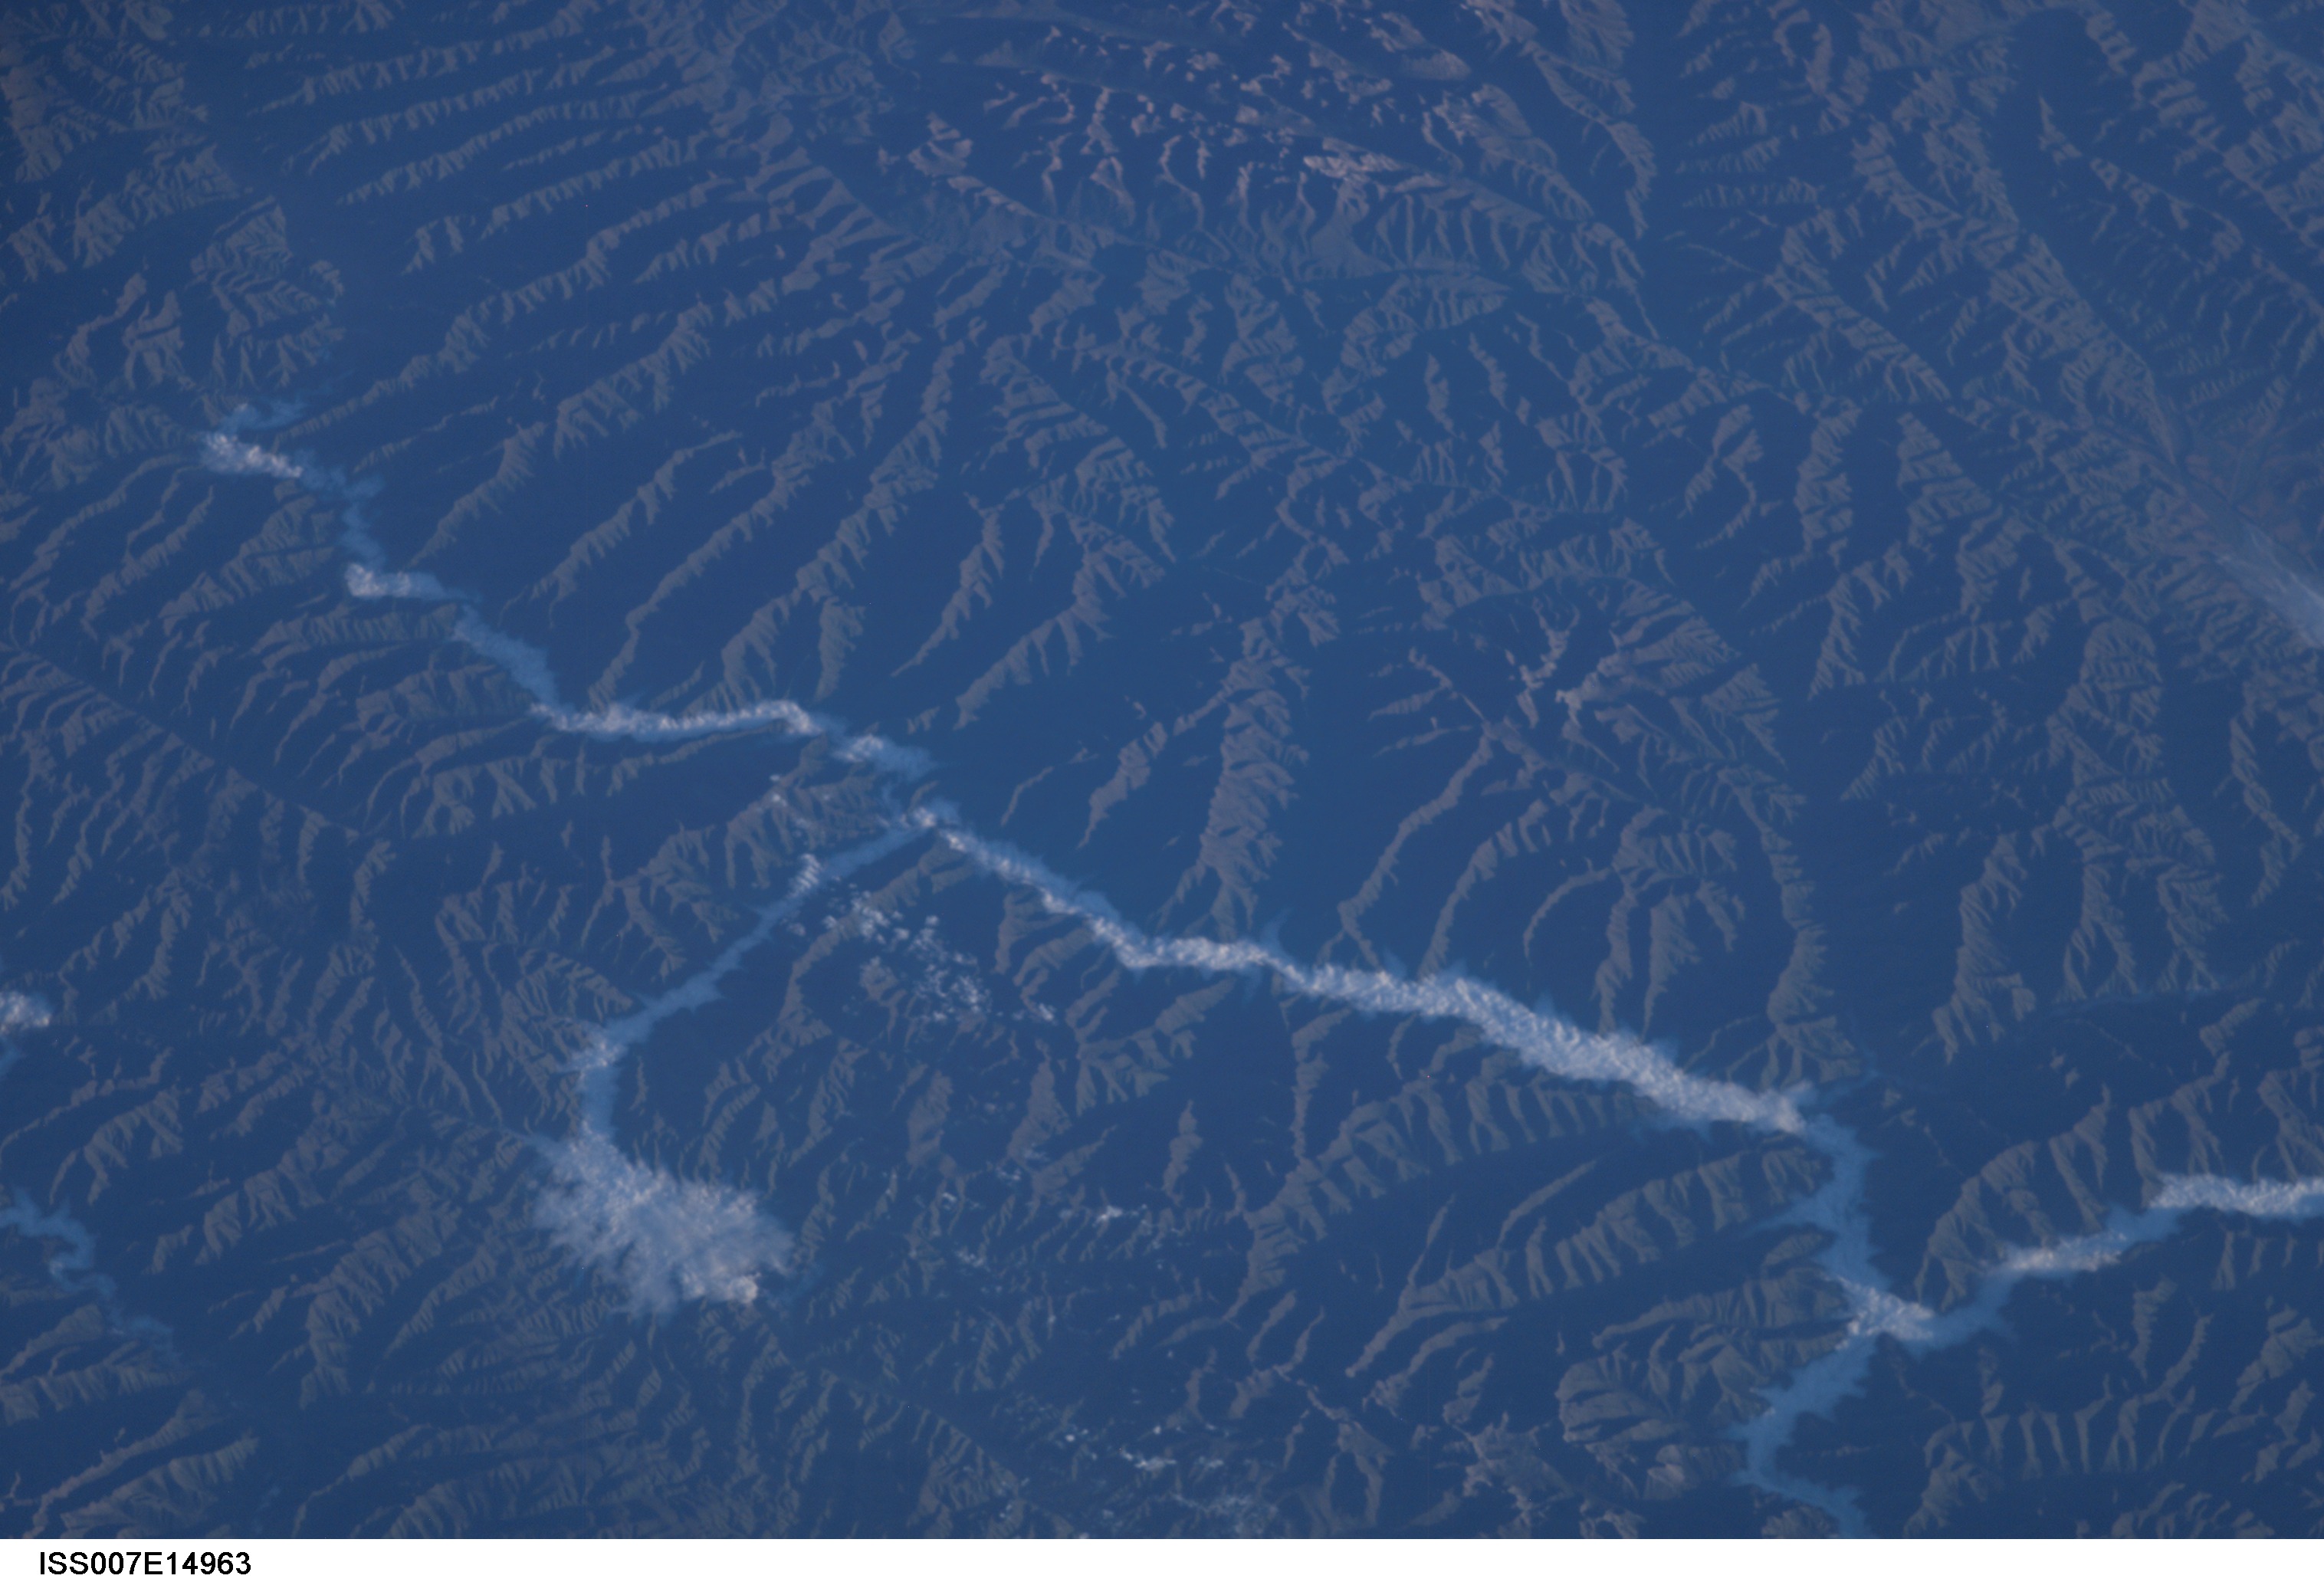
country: CHINA
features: WULIAN MOUNTAIN RANGE, VALLEY FOG
